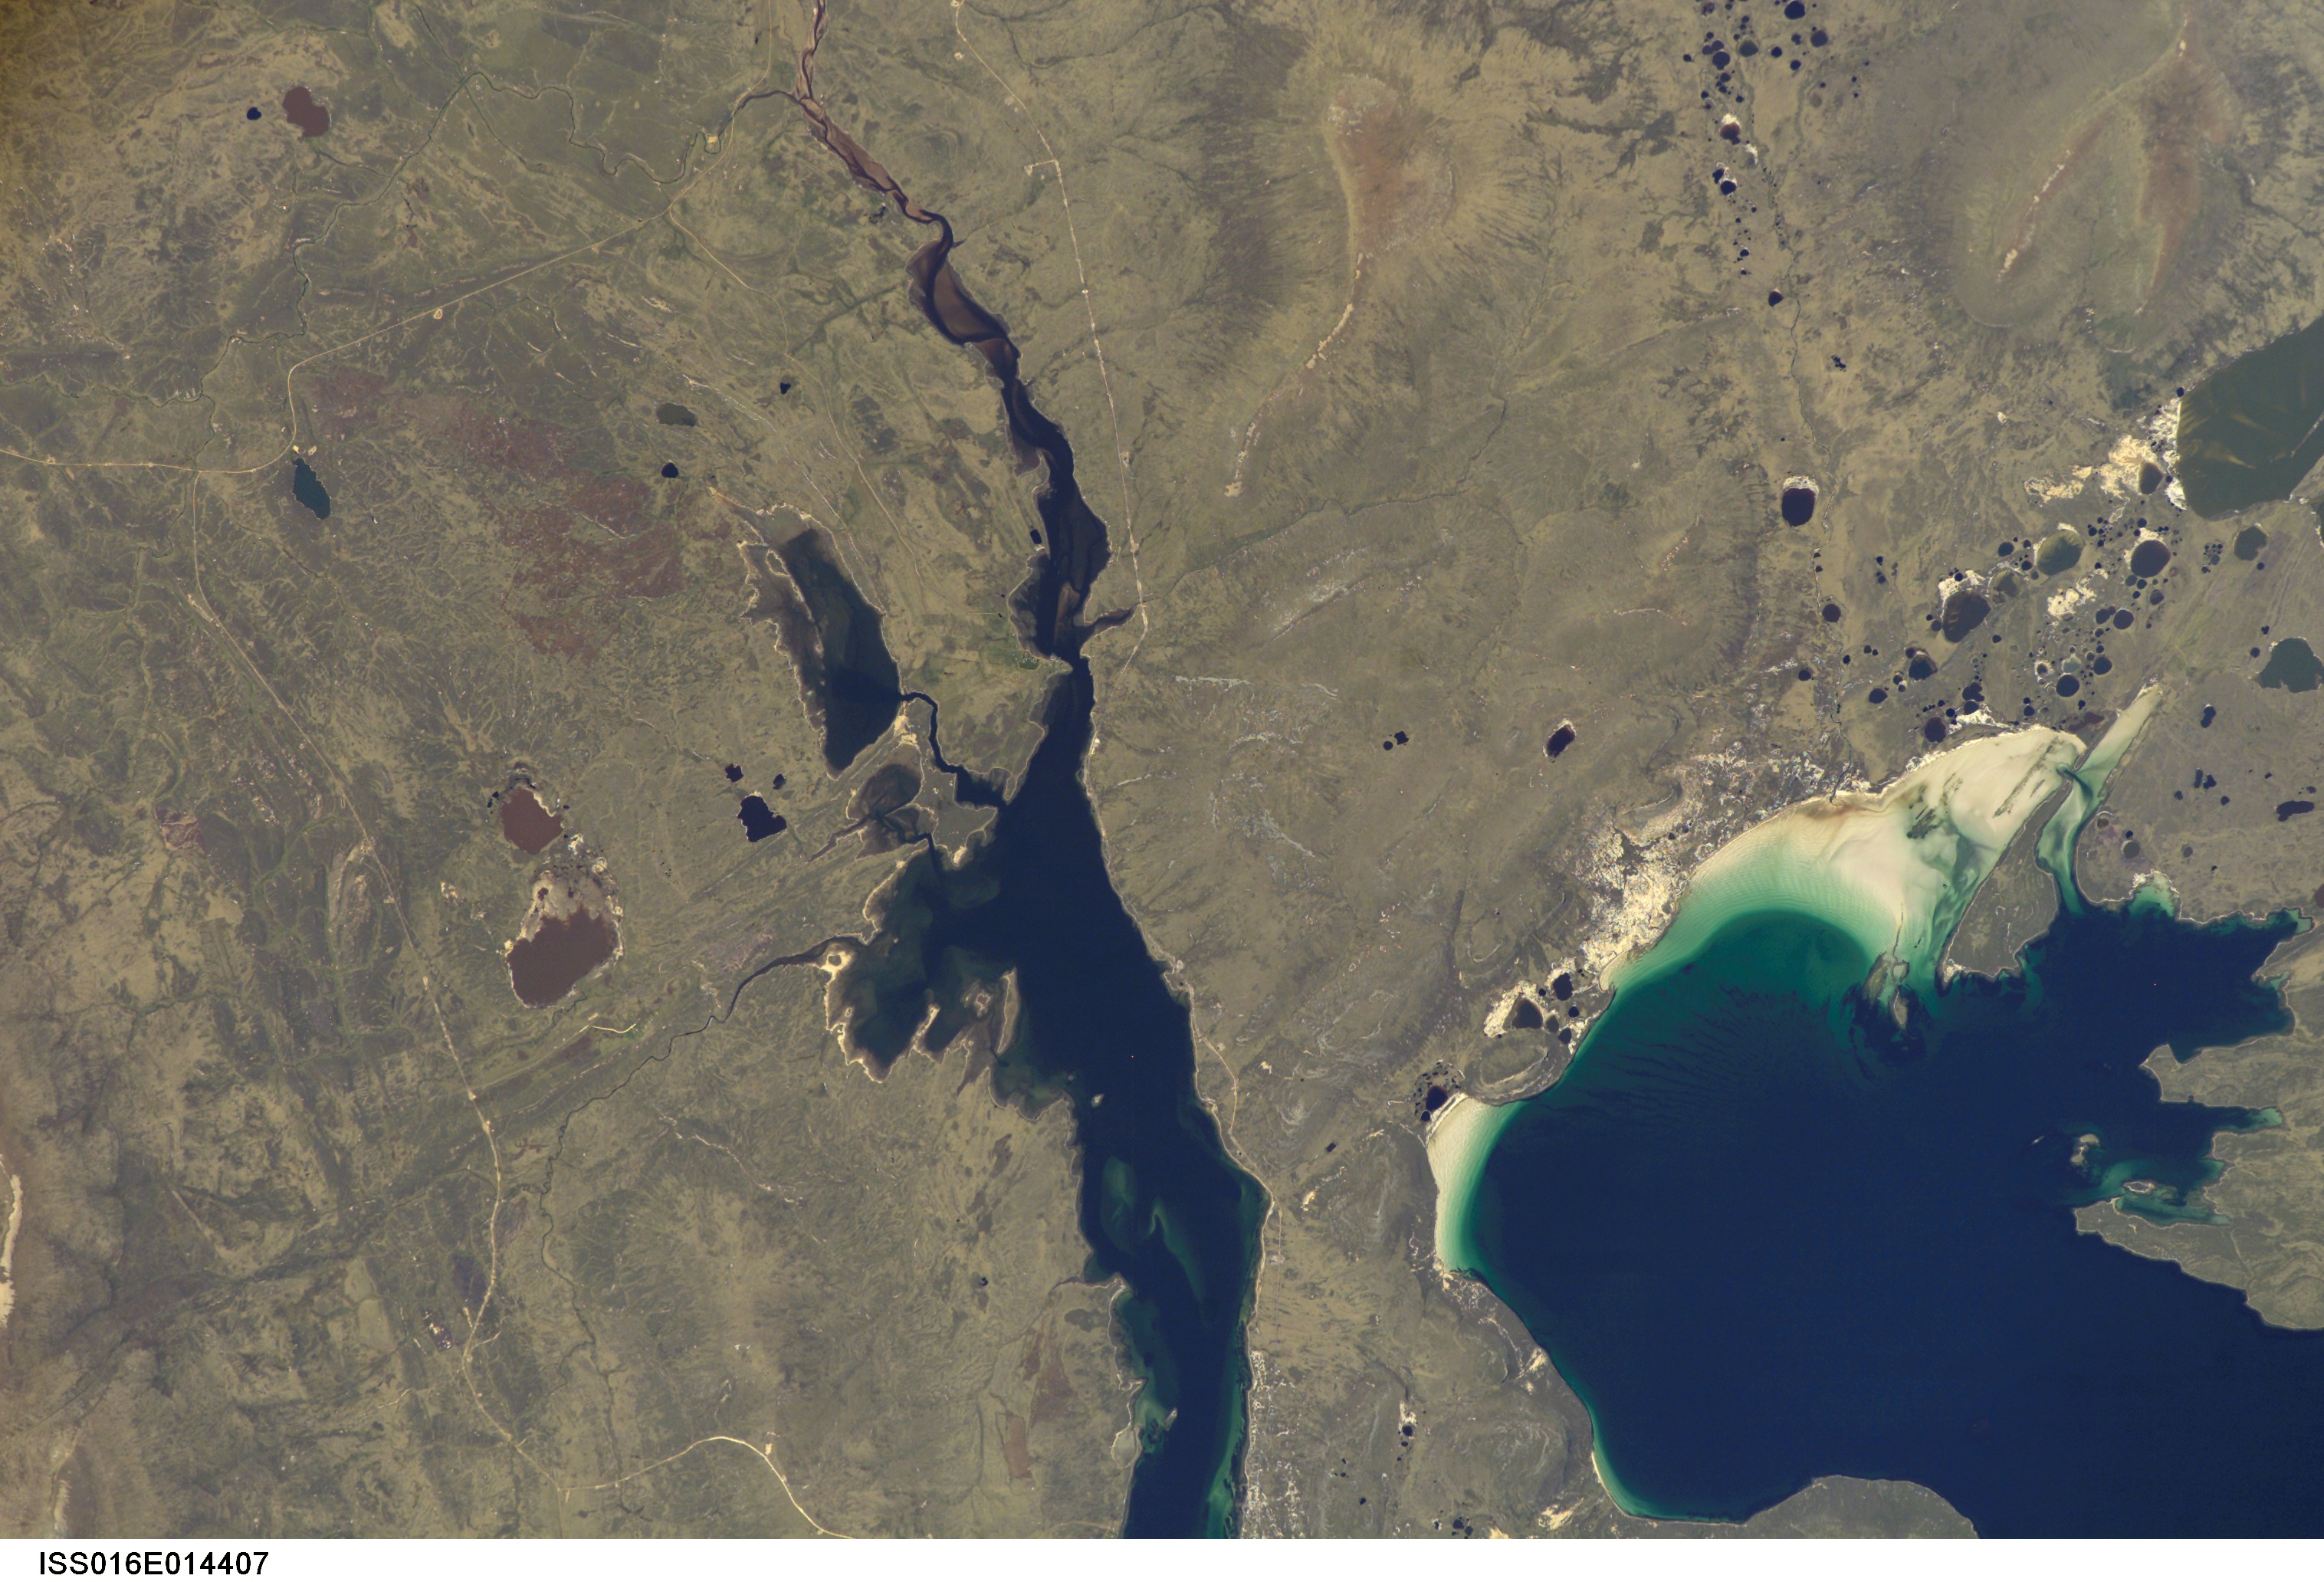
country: FALKLAND ISLANDS
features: WEST FALKLAND ISLAND,CHARTRES,KING GEORGE BAY
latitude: -51.7
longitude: -60.1
